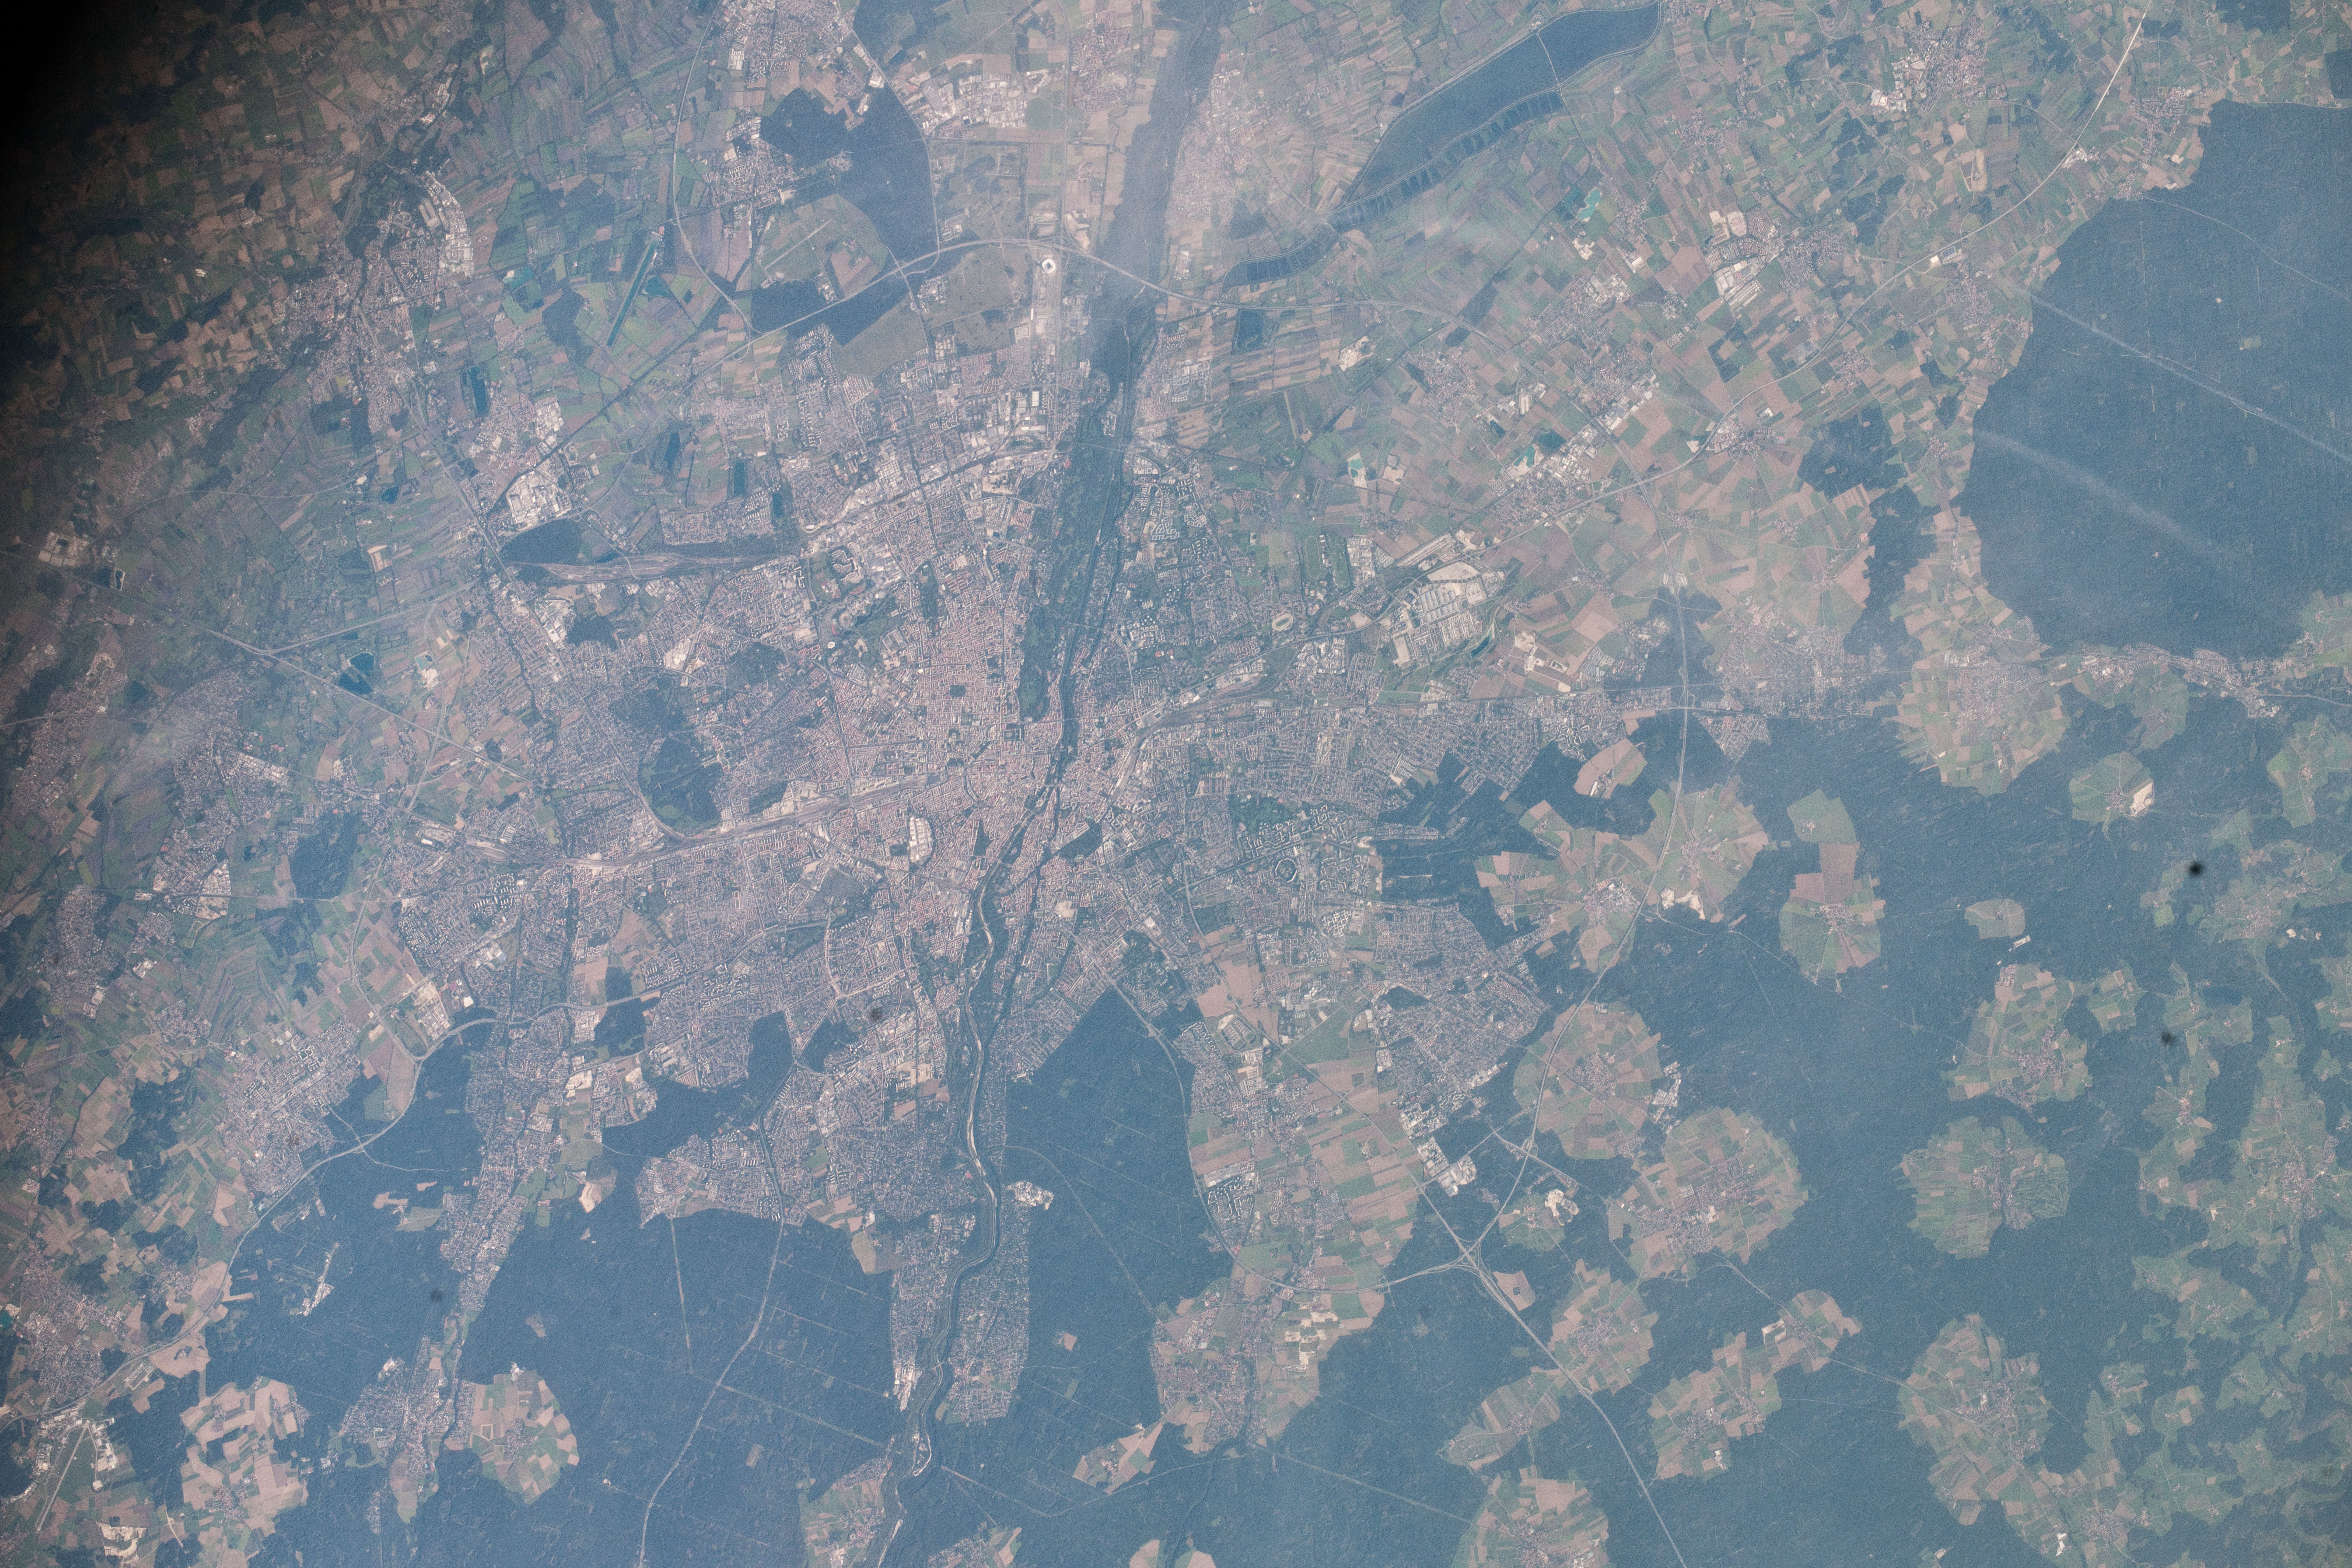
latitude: 48.1
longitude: 11.6
